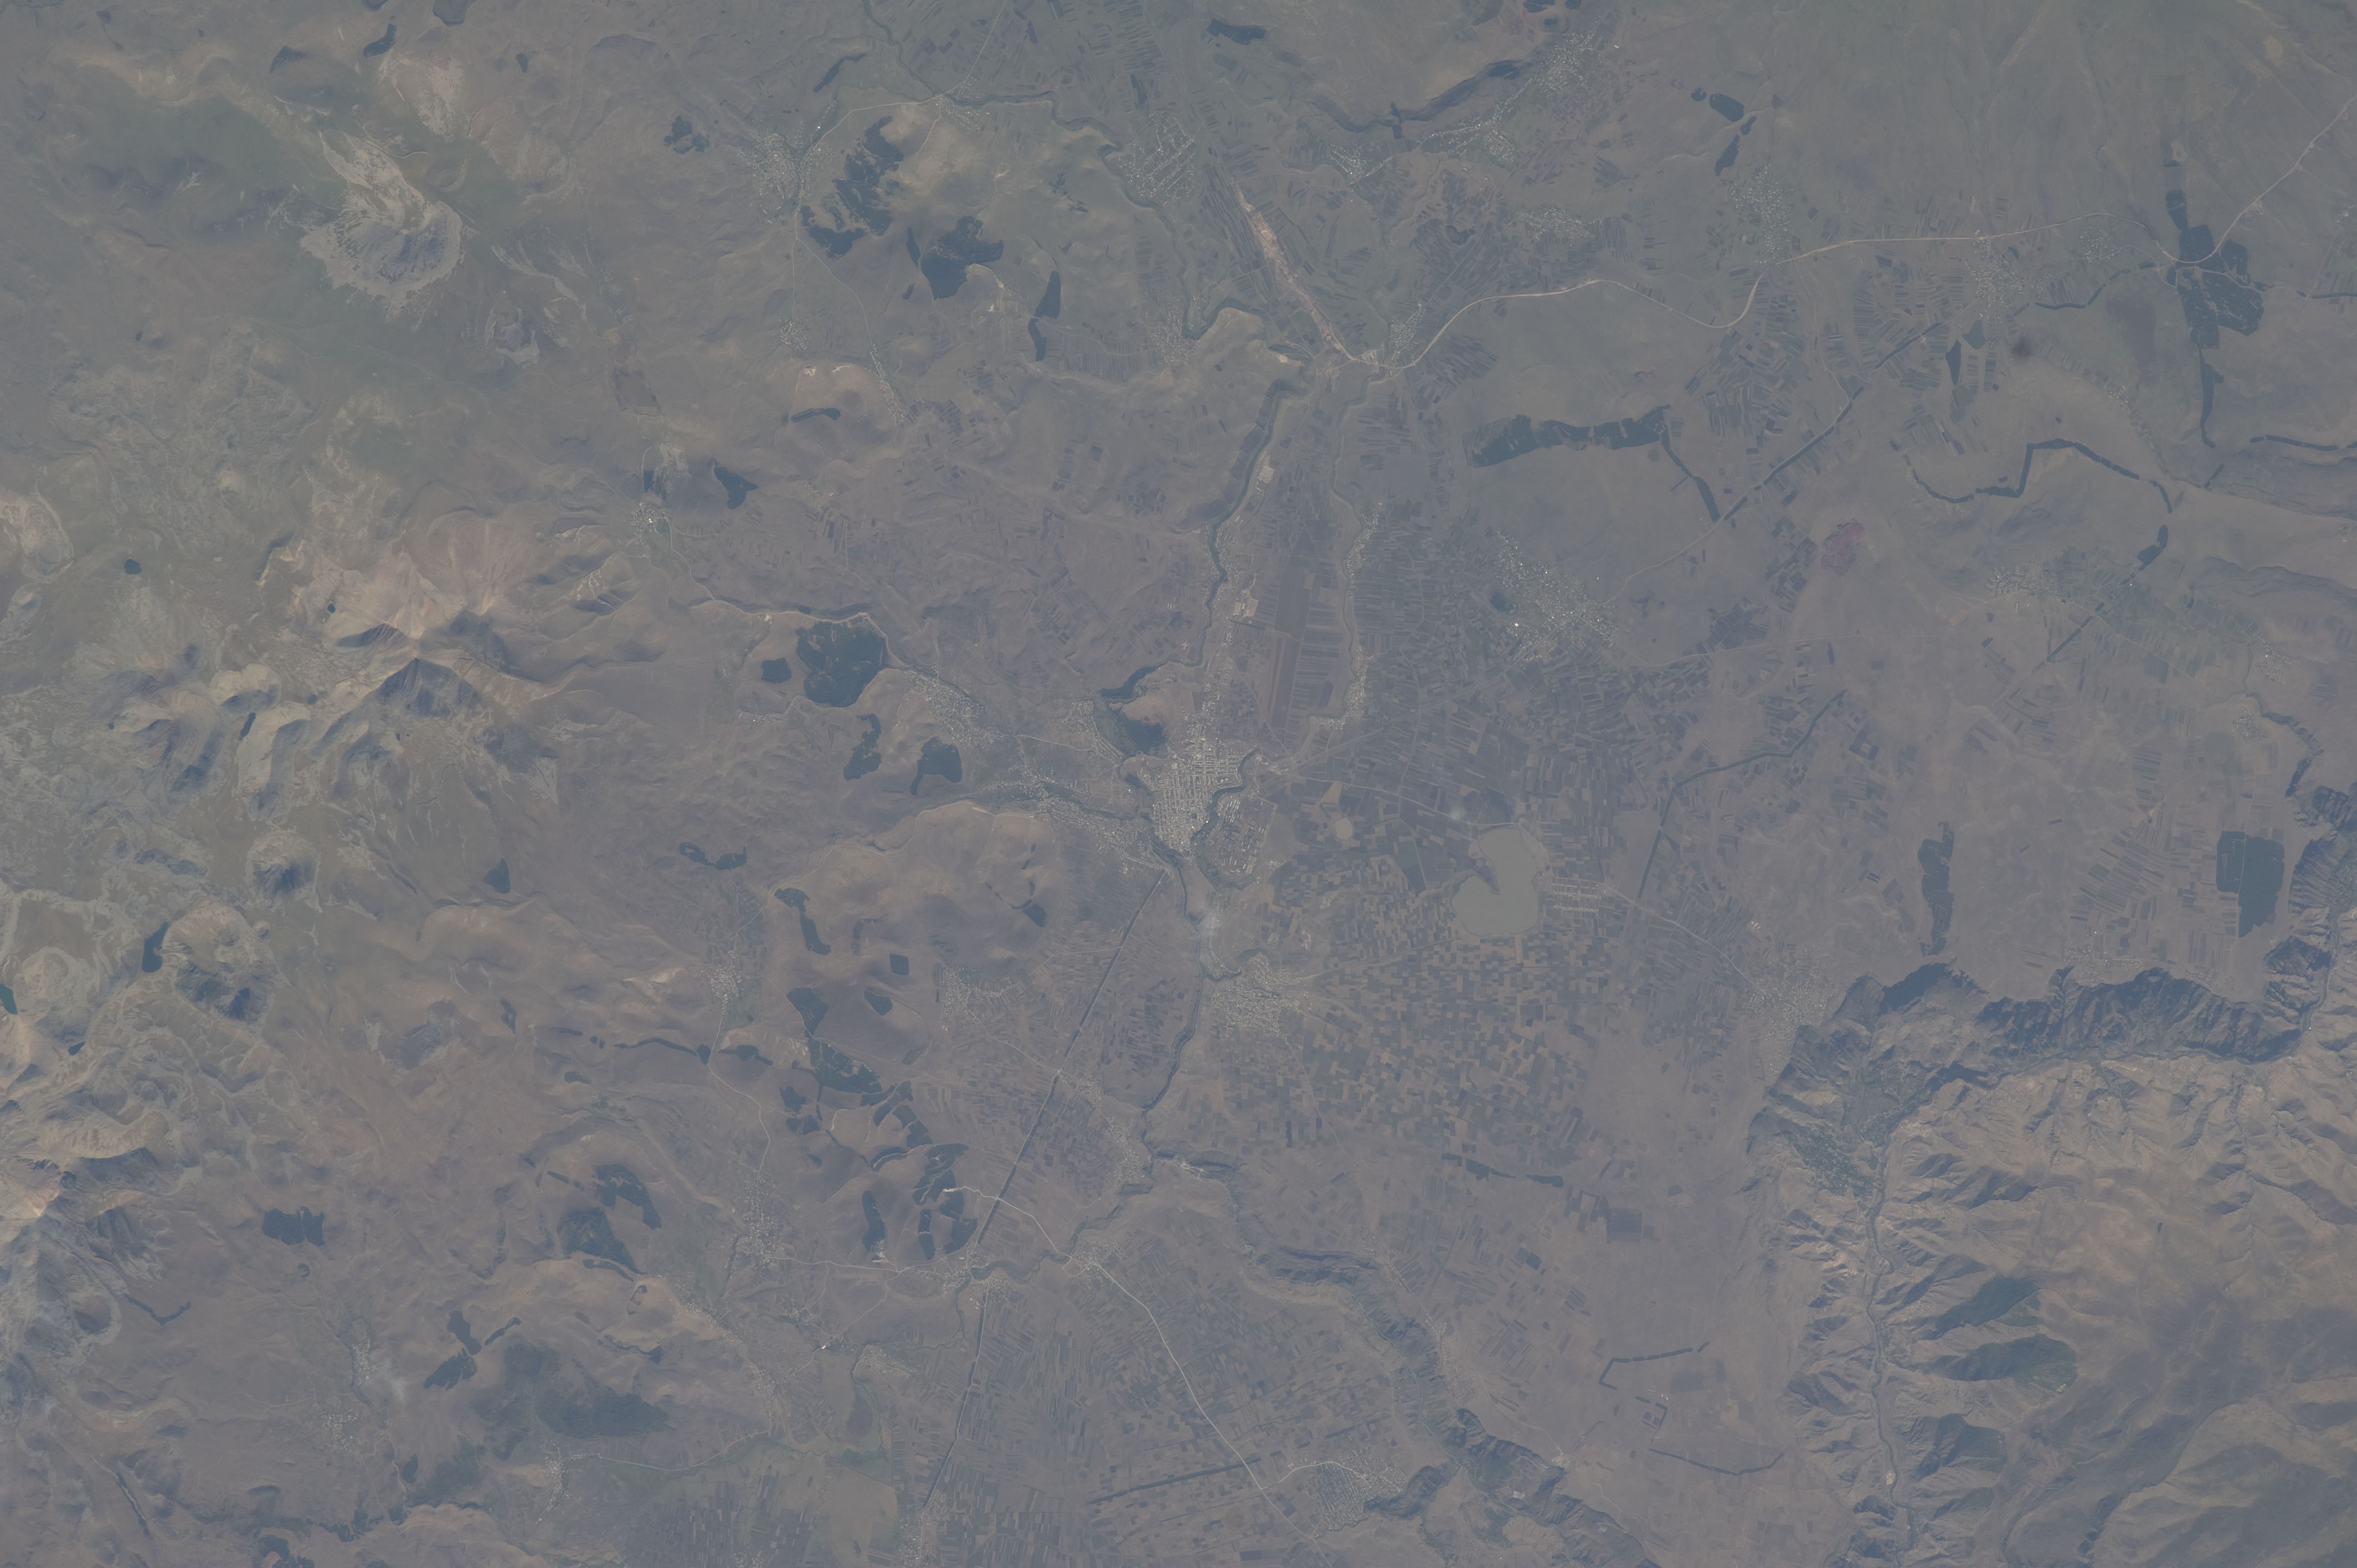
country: GEORGIA
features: AGR., LESSER CAUCASUS MTS., AKHALKALAKI, PASKIA L.
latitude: 41.4
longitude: 43.3
